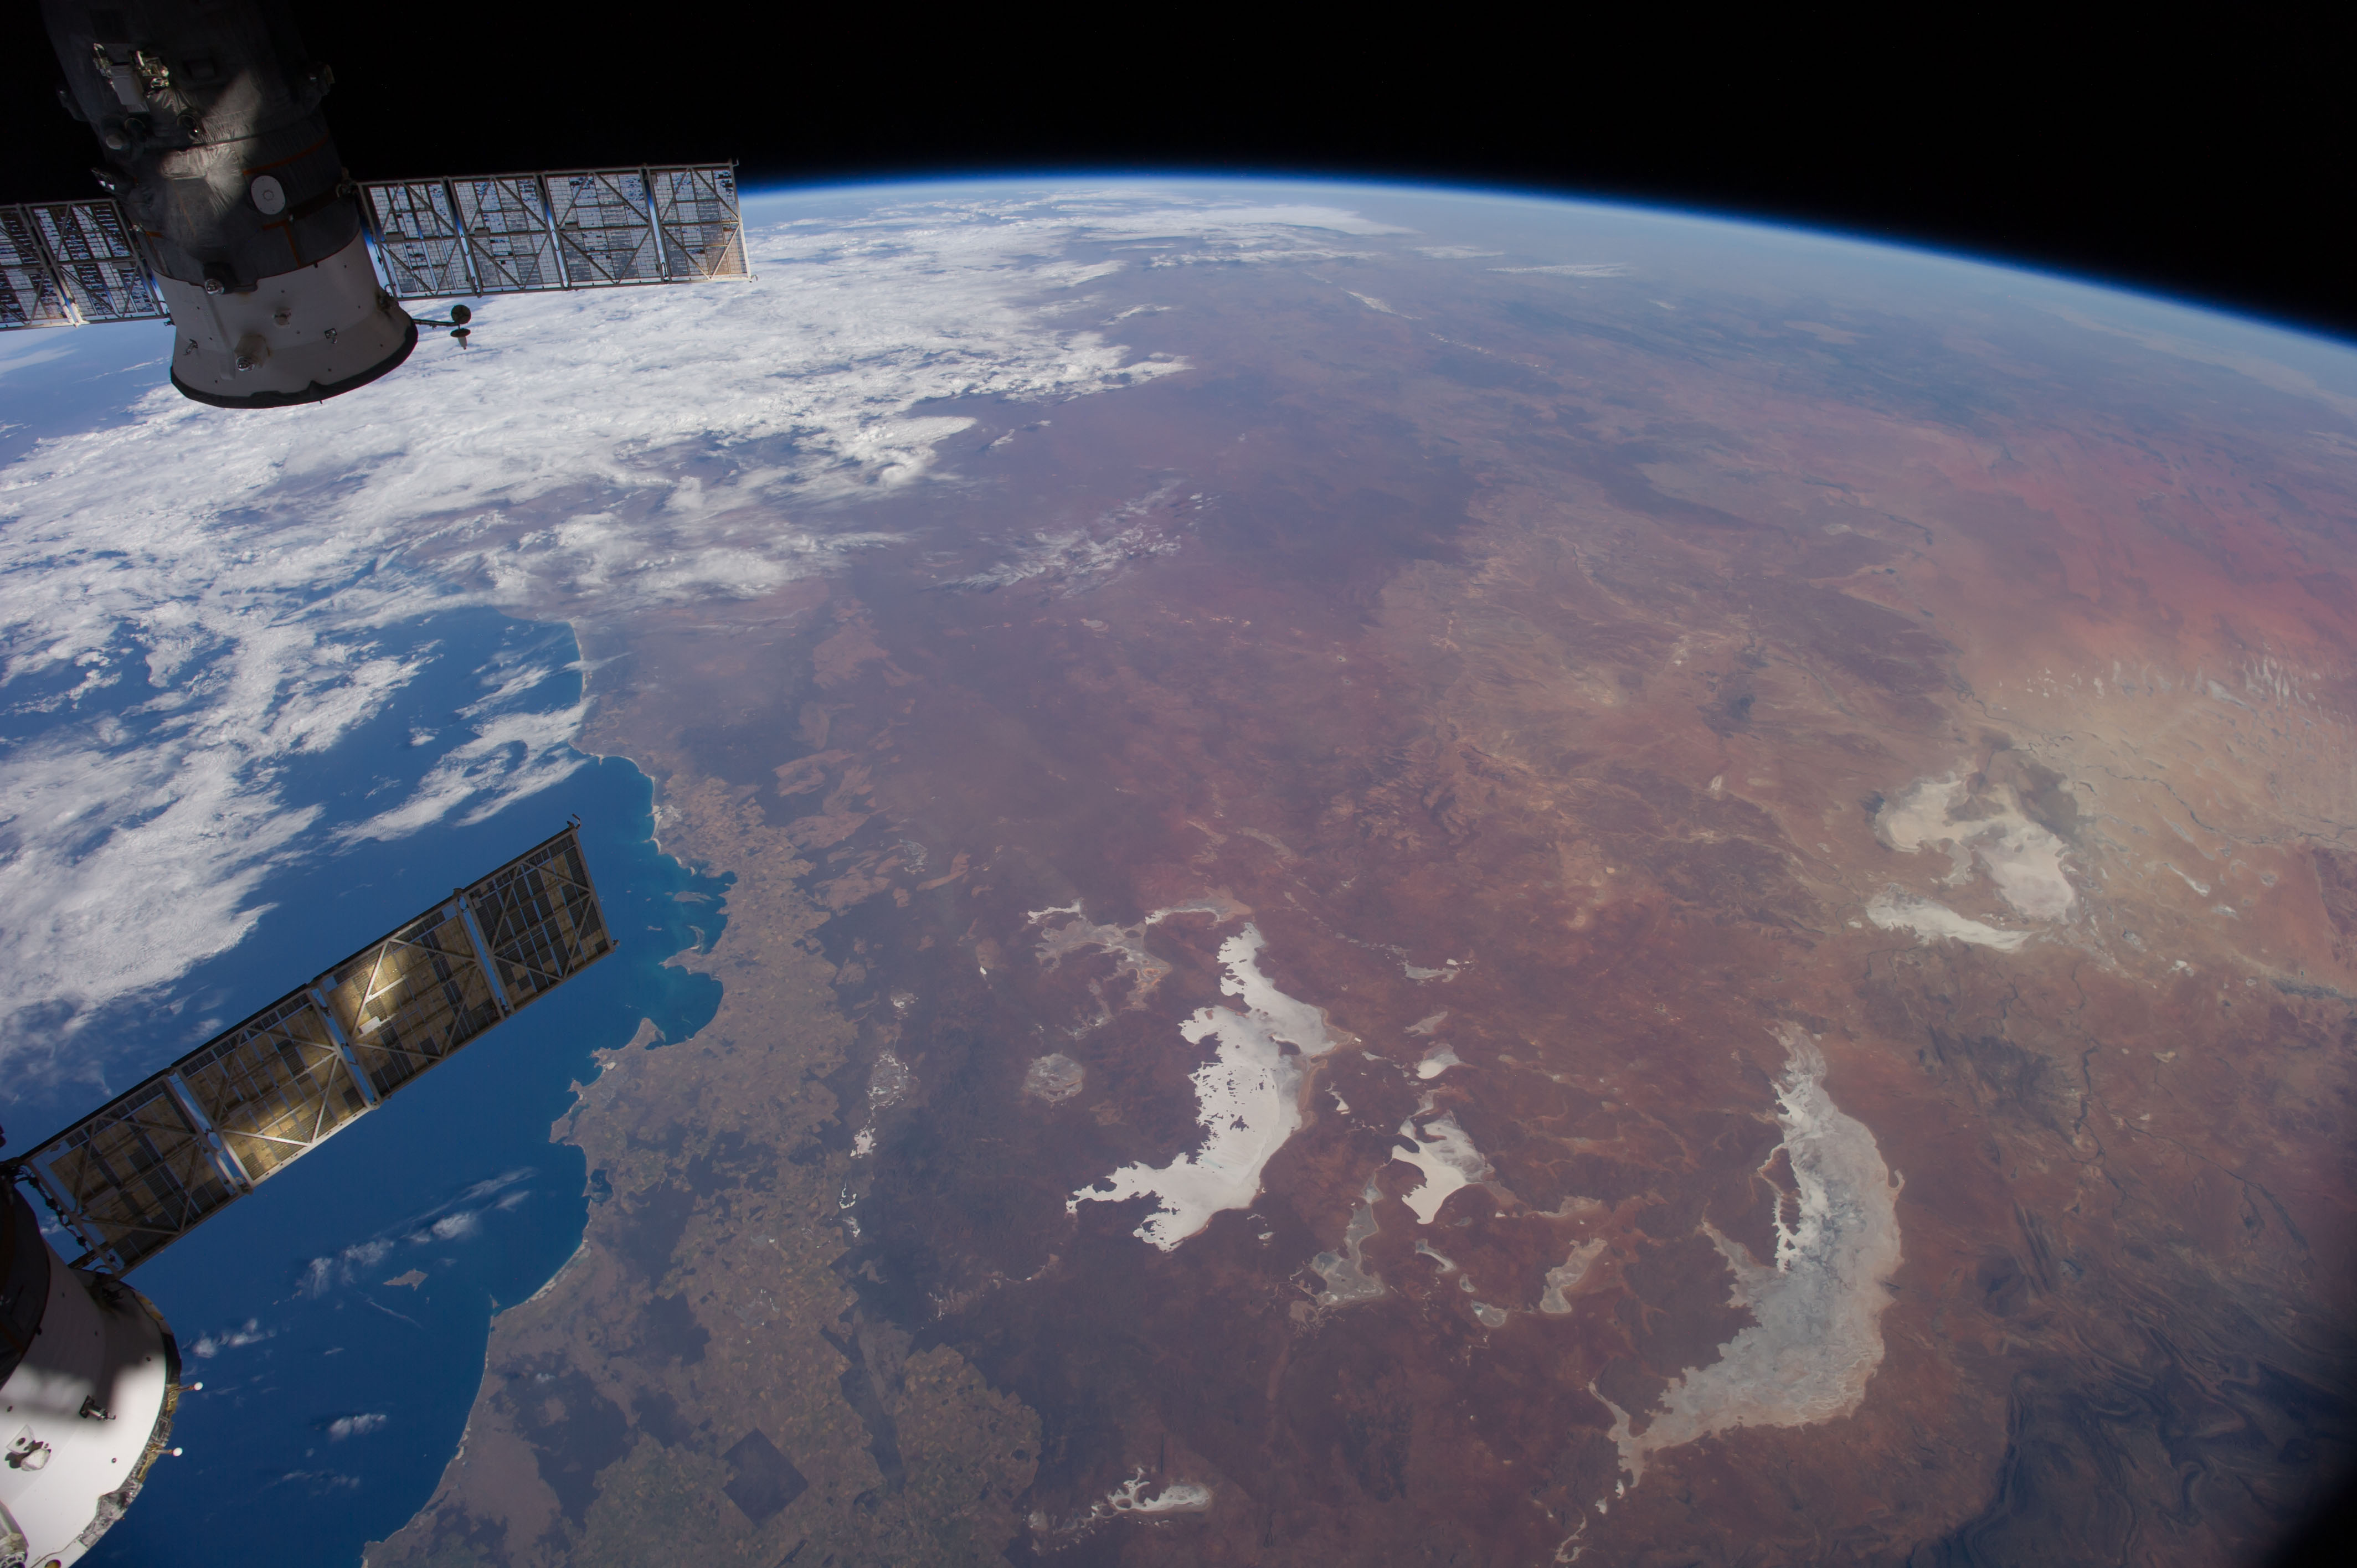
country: AUSTRALIA-SA
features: GREAT VICTORIA DES., INDIAN O., FLINDERS RA., L. EYRE, L. EVERARD, L. GAIRDNER, L. TORRENS, L. MACFARLANE, L. HART, L. HANSON, L. YOUNGHUSBAND, L. ACRAMAN, L. FINNISS, L. DUTTON, ATMOSPHERIC LIMB
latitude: -31.0
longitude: 135.0
